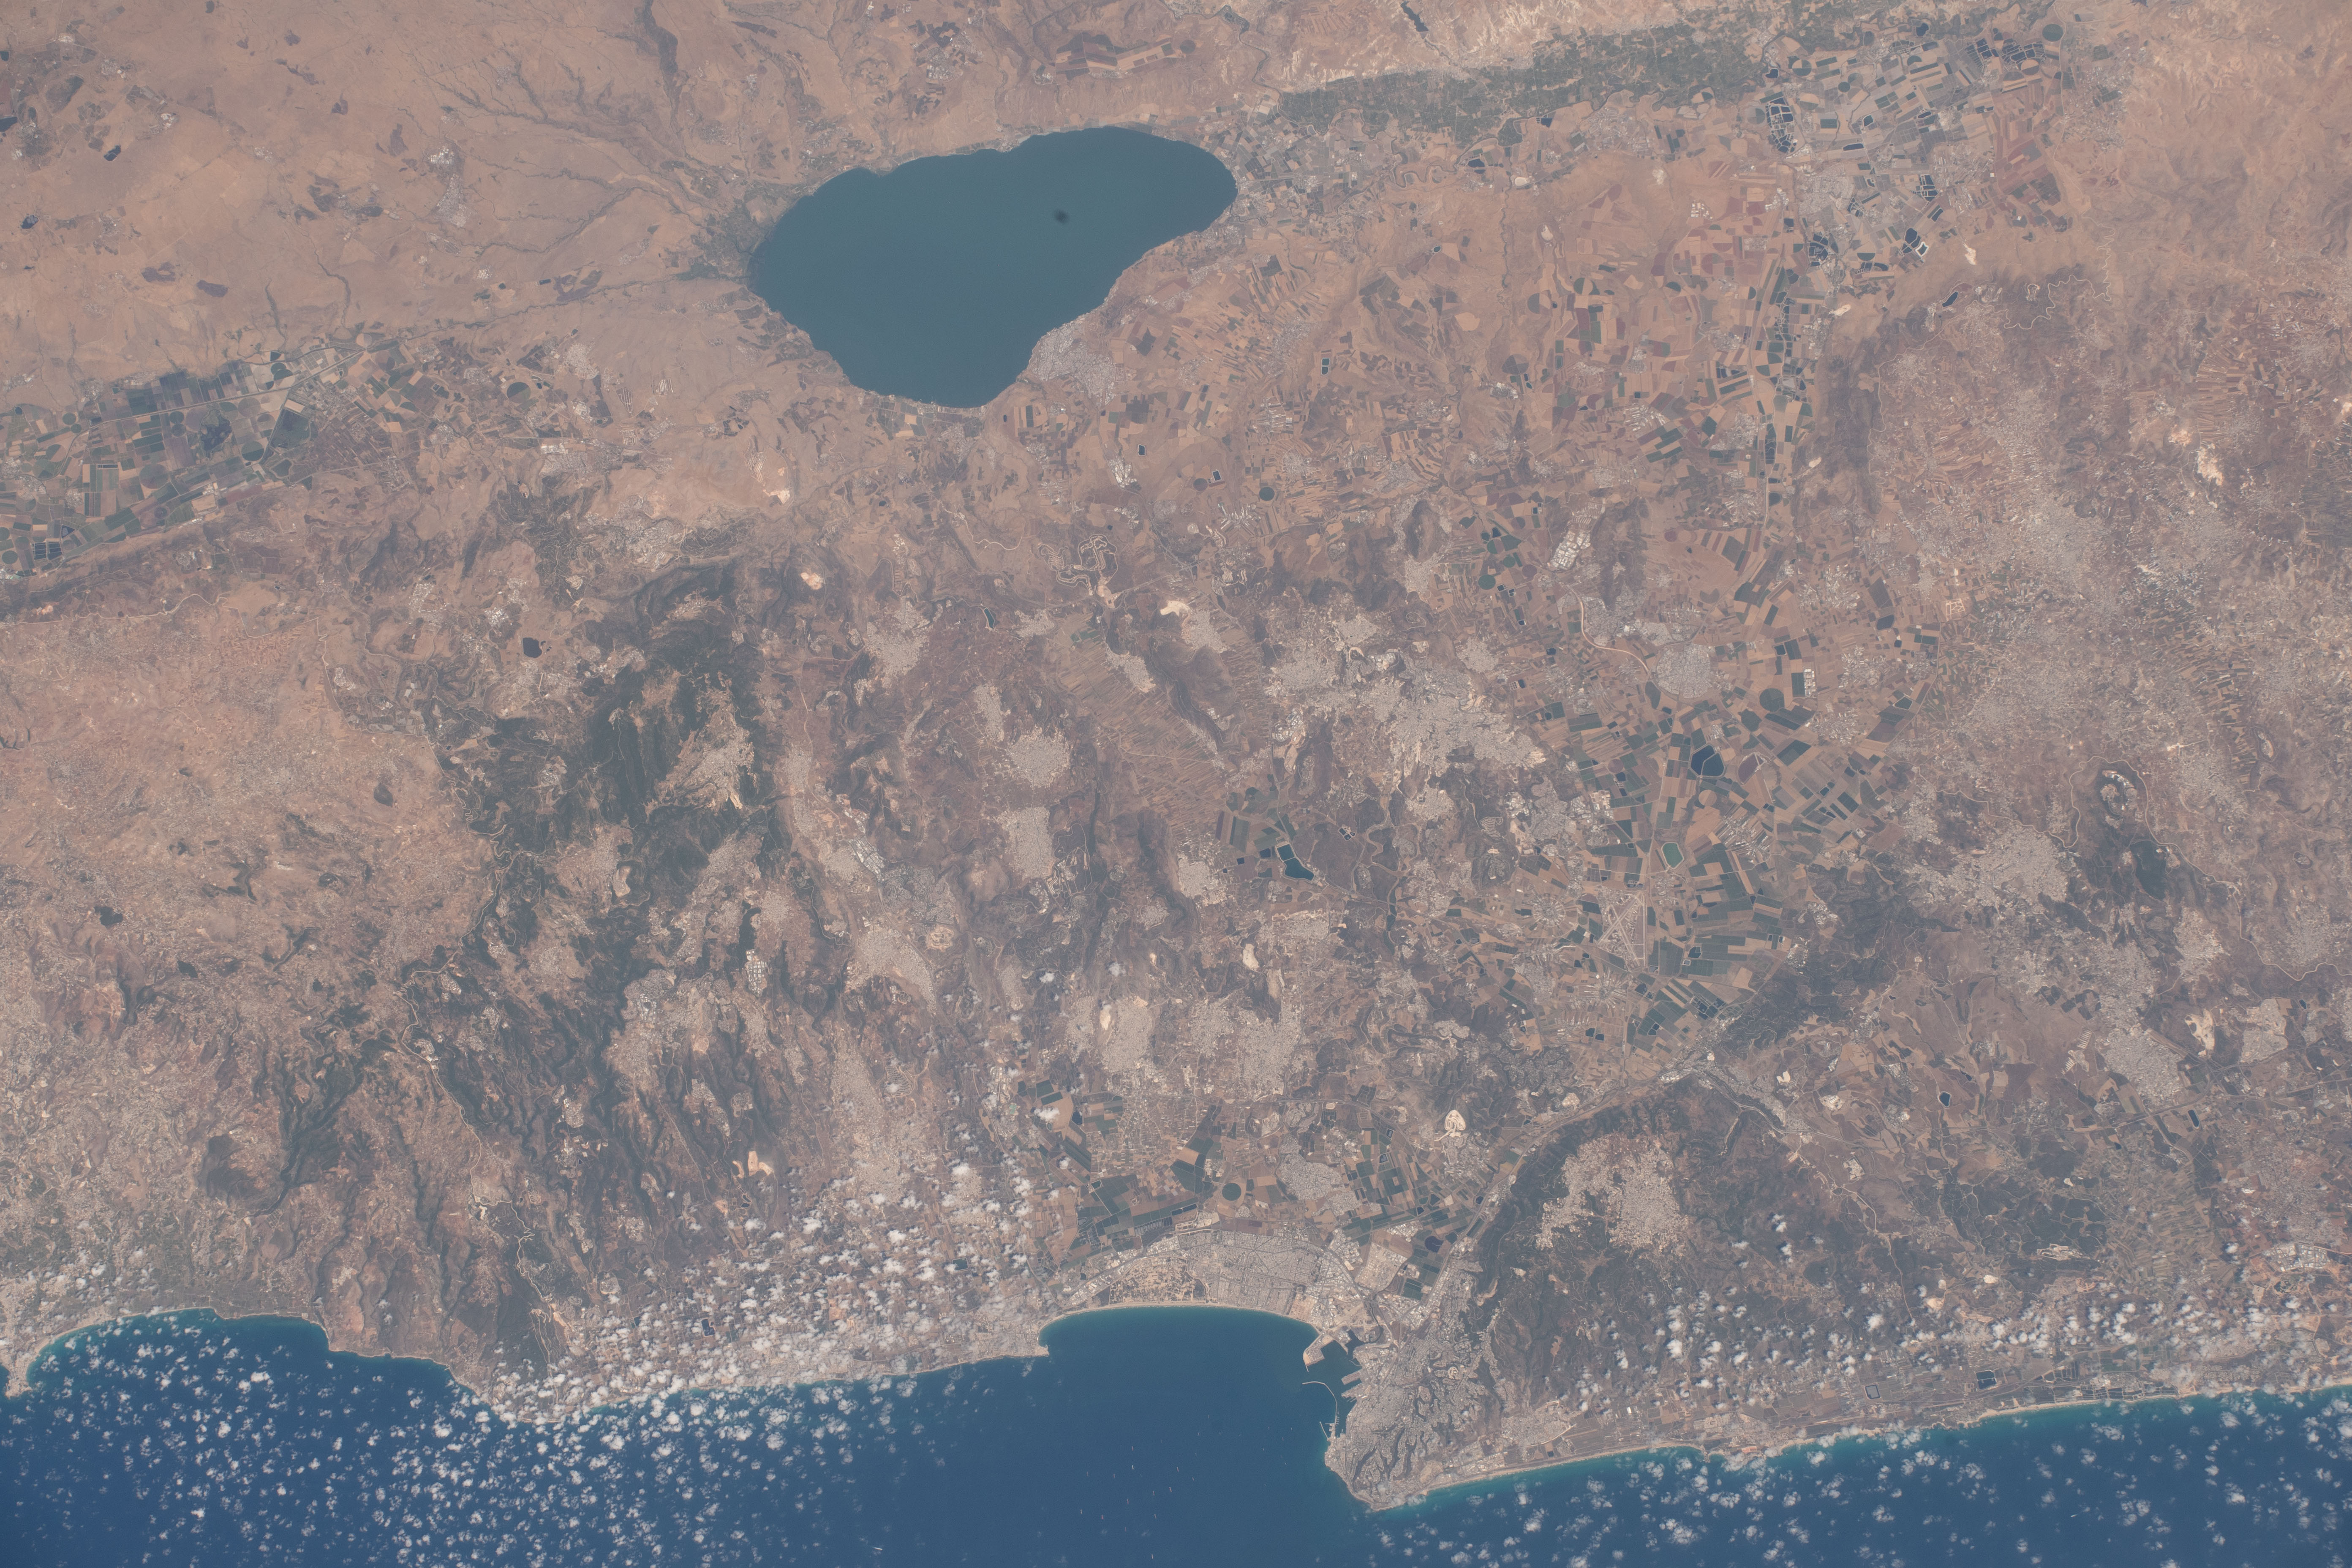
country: ISRAEL
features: ISRAEL,MA'ALOT TARSHIHA,NAZARETH,AFULA,HAIFA,NAHARIYYA,MOUNT CARMEL NATIONAL PARK,QATSRIN,CAPERNAUM,YARKA,MAGHAR,MEDITERRANEAN SEA,MERON,REGBA,ACRE,KARMIEL,TIBERIAS,MIGDAL,SEA OF GALILEE
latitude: 32.8
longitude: 35.3
